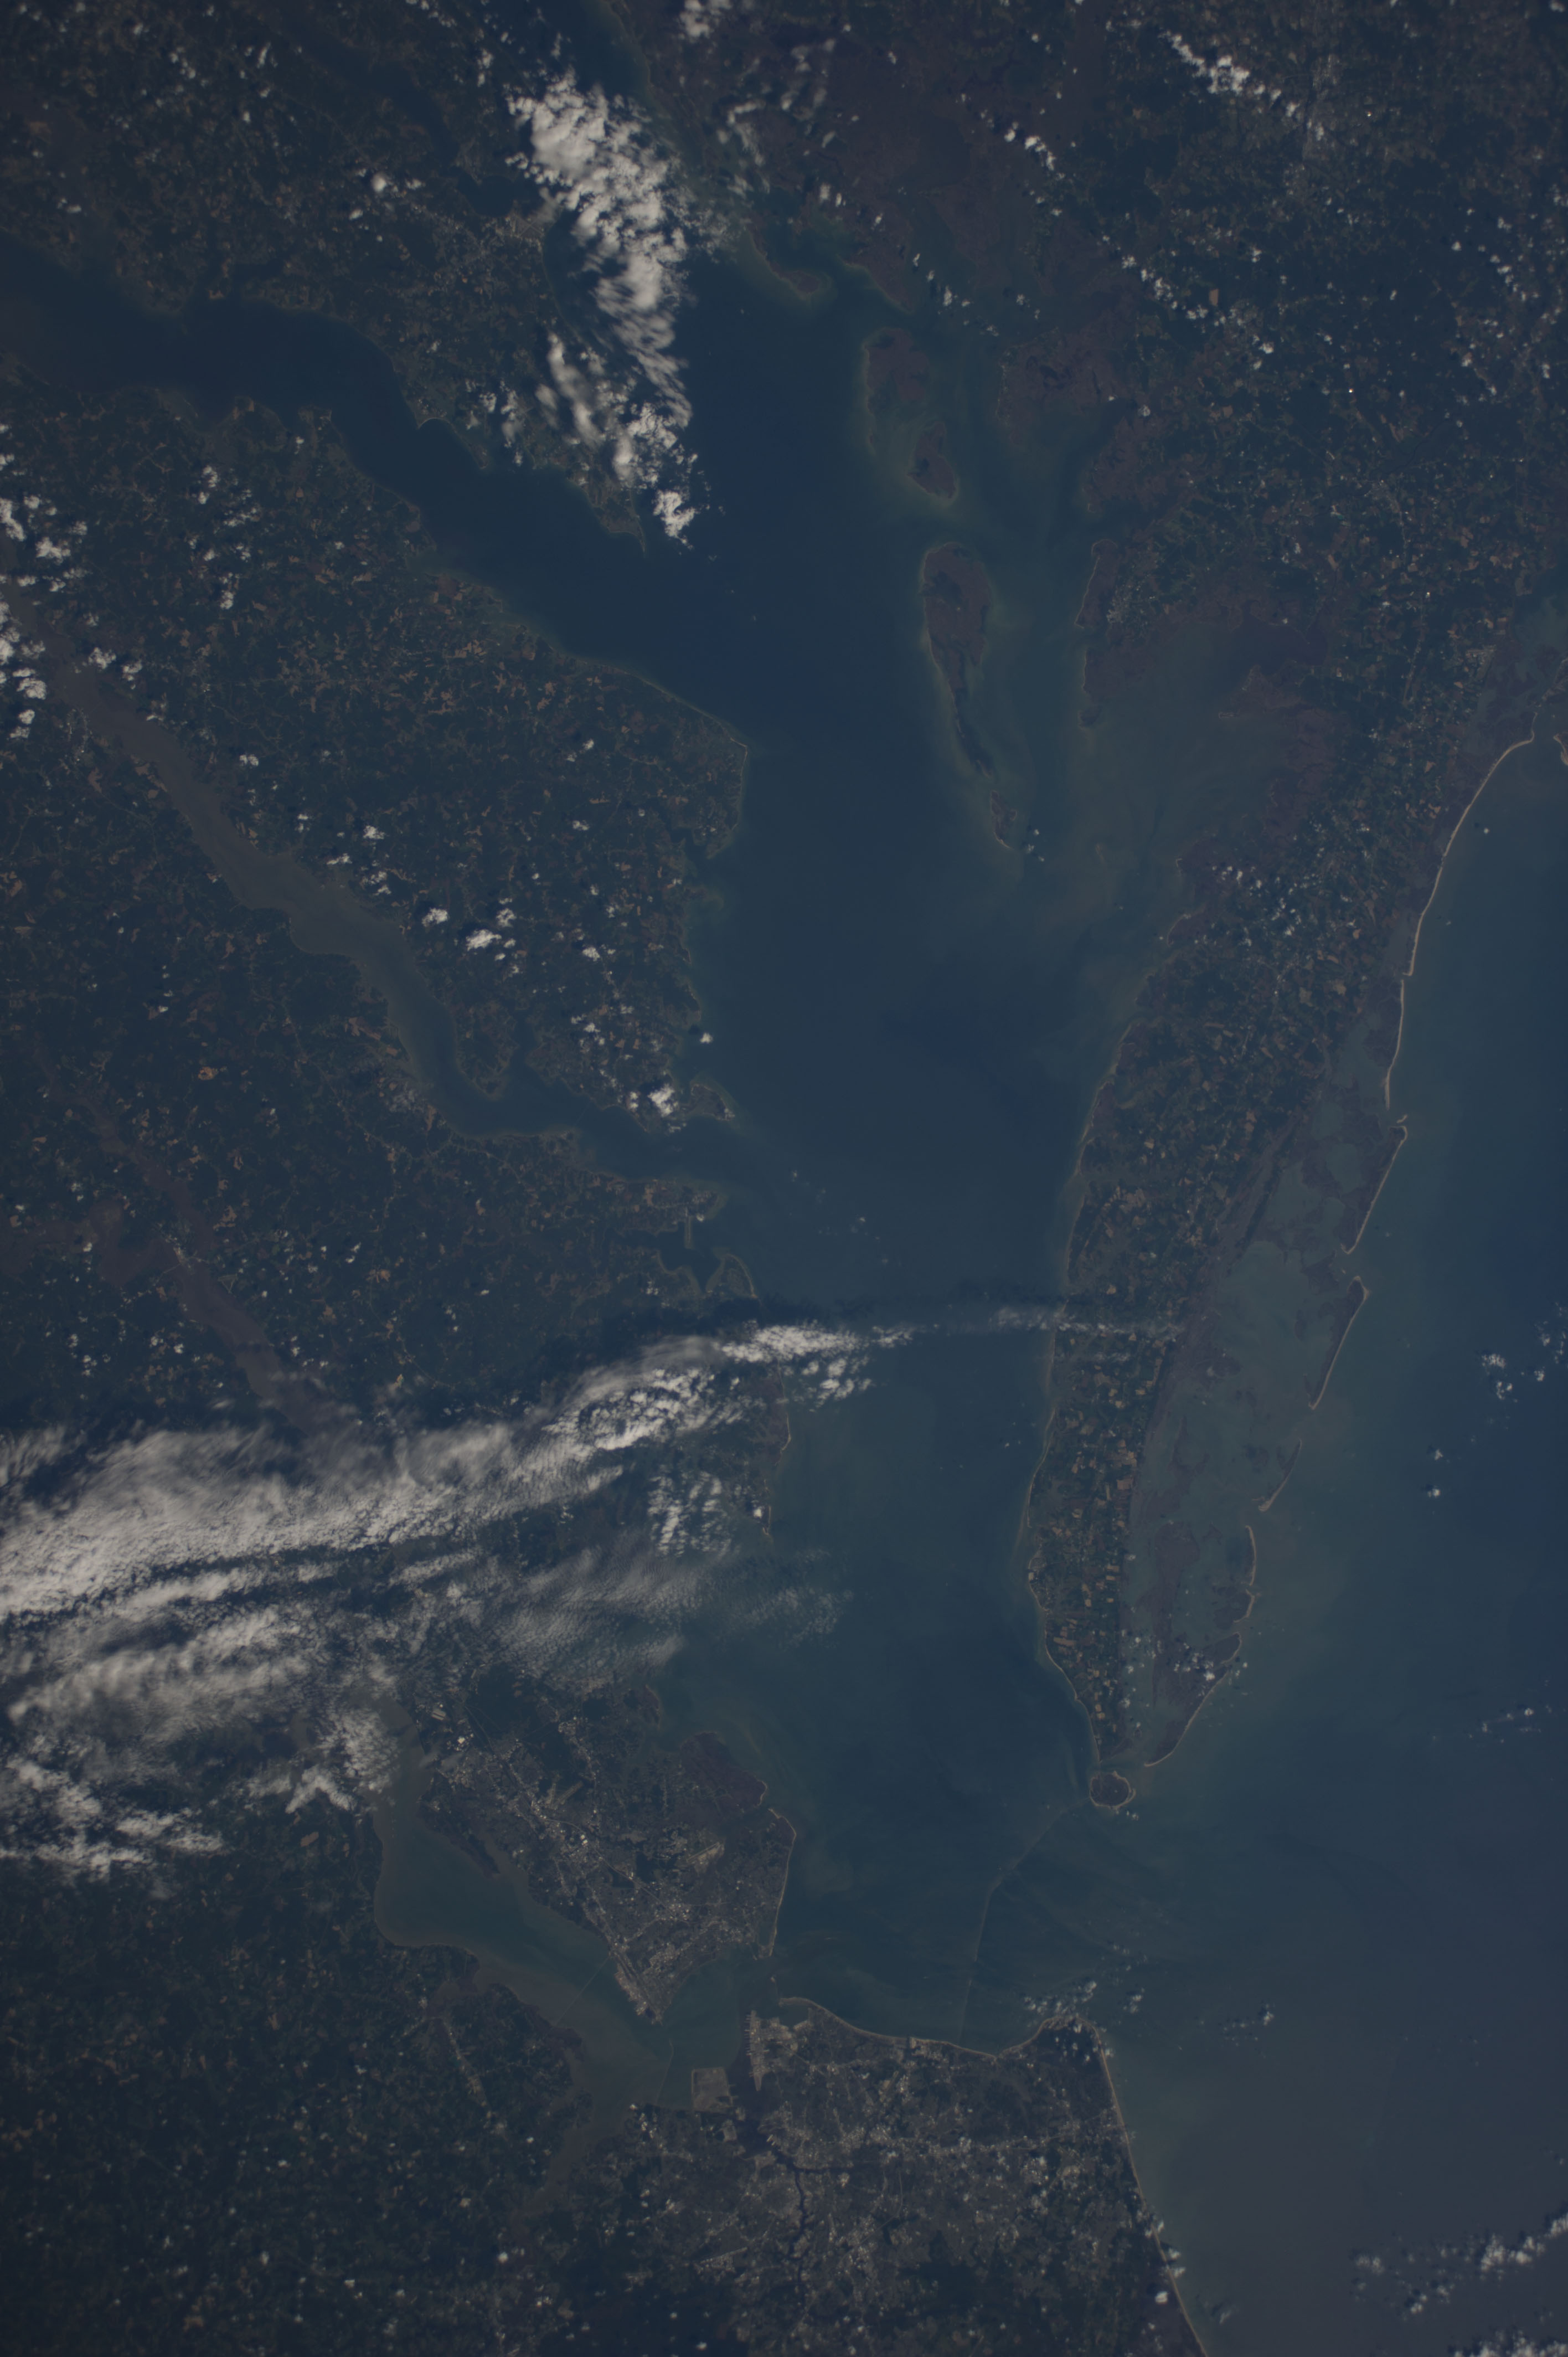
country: USA-VIRGINIA
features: CHESAPEAKE B., POTOMAC R., RAPPAHANNOCK R., YORK R., JAMES R.
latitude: 37.5
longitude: -76.0
